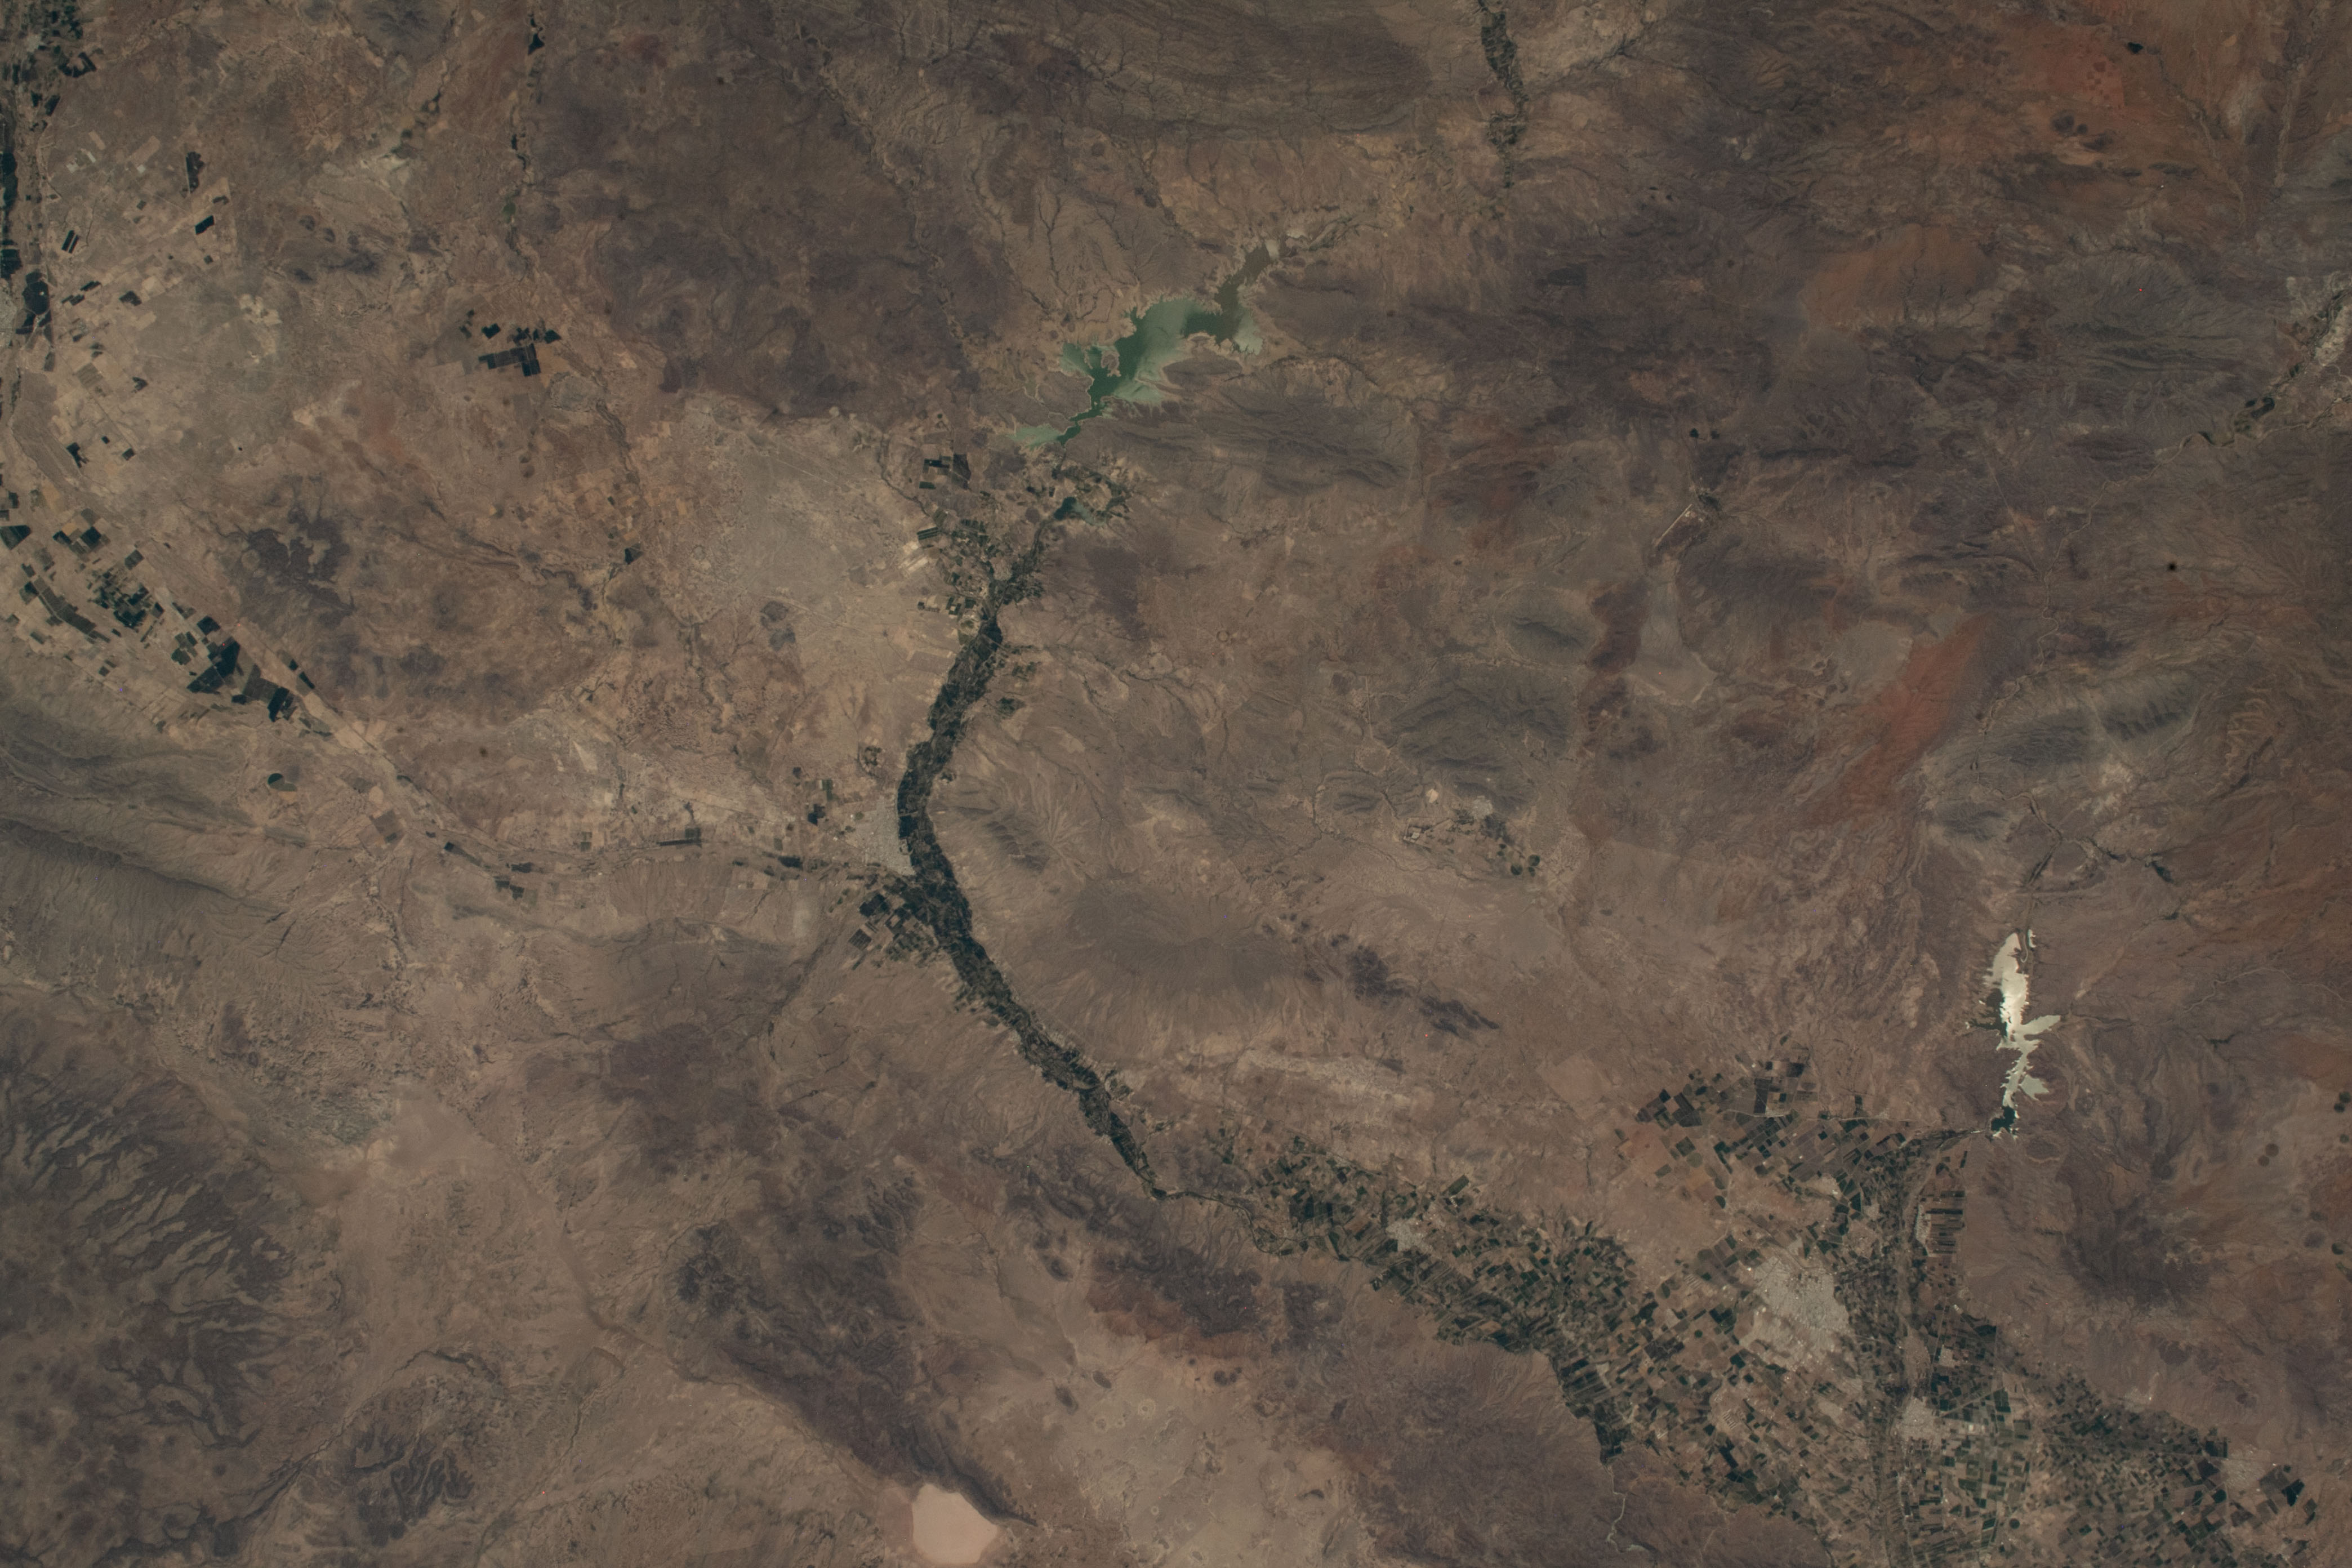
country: MEXICO
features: CHIHUAHUA, DELICIAS, CAMARGO, CONCHOS RIVER, CAMARGO,RIVERS: CONCHOS,CHIHUAHUA,MEXICO
